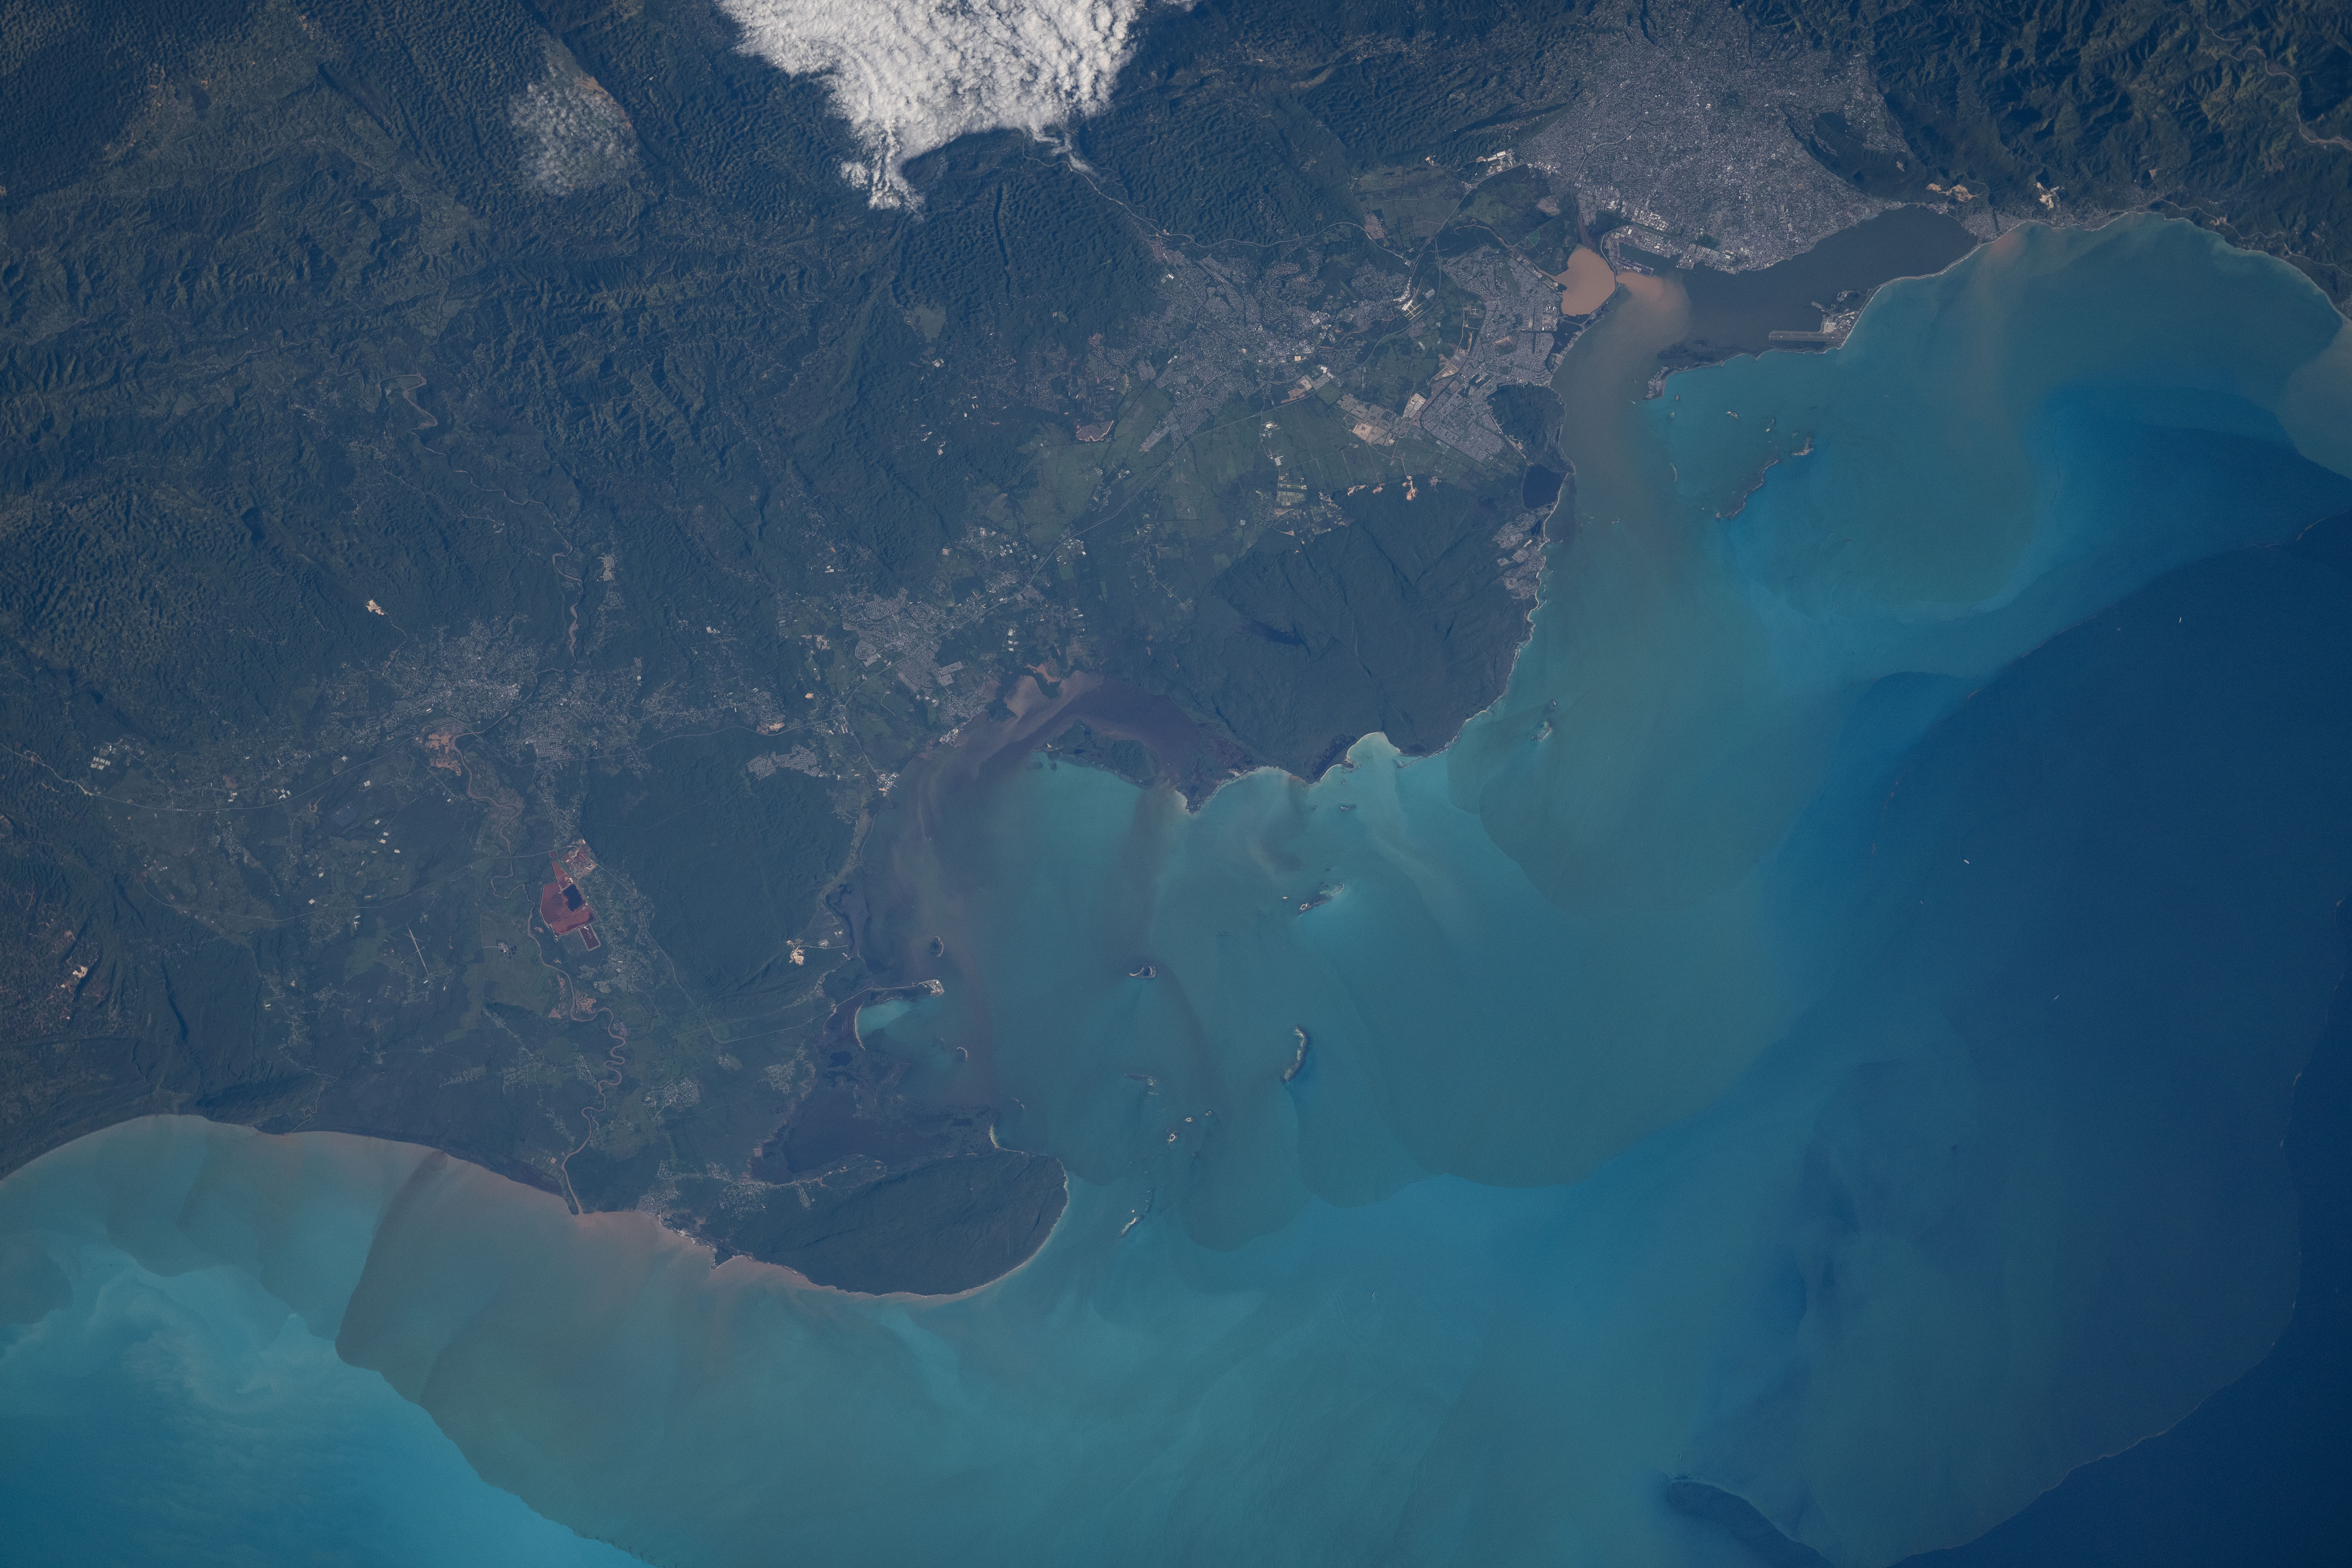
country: JAMAICA
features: FLOODING, ROCKY POINT, OLD HARBOUR, SPANISH TOWN, KINGSTON
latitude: 17.8
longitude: -77.0
